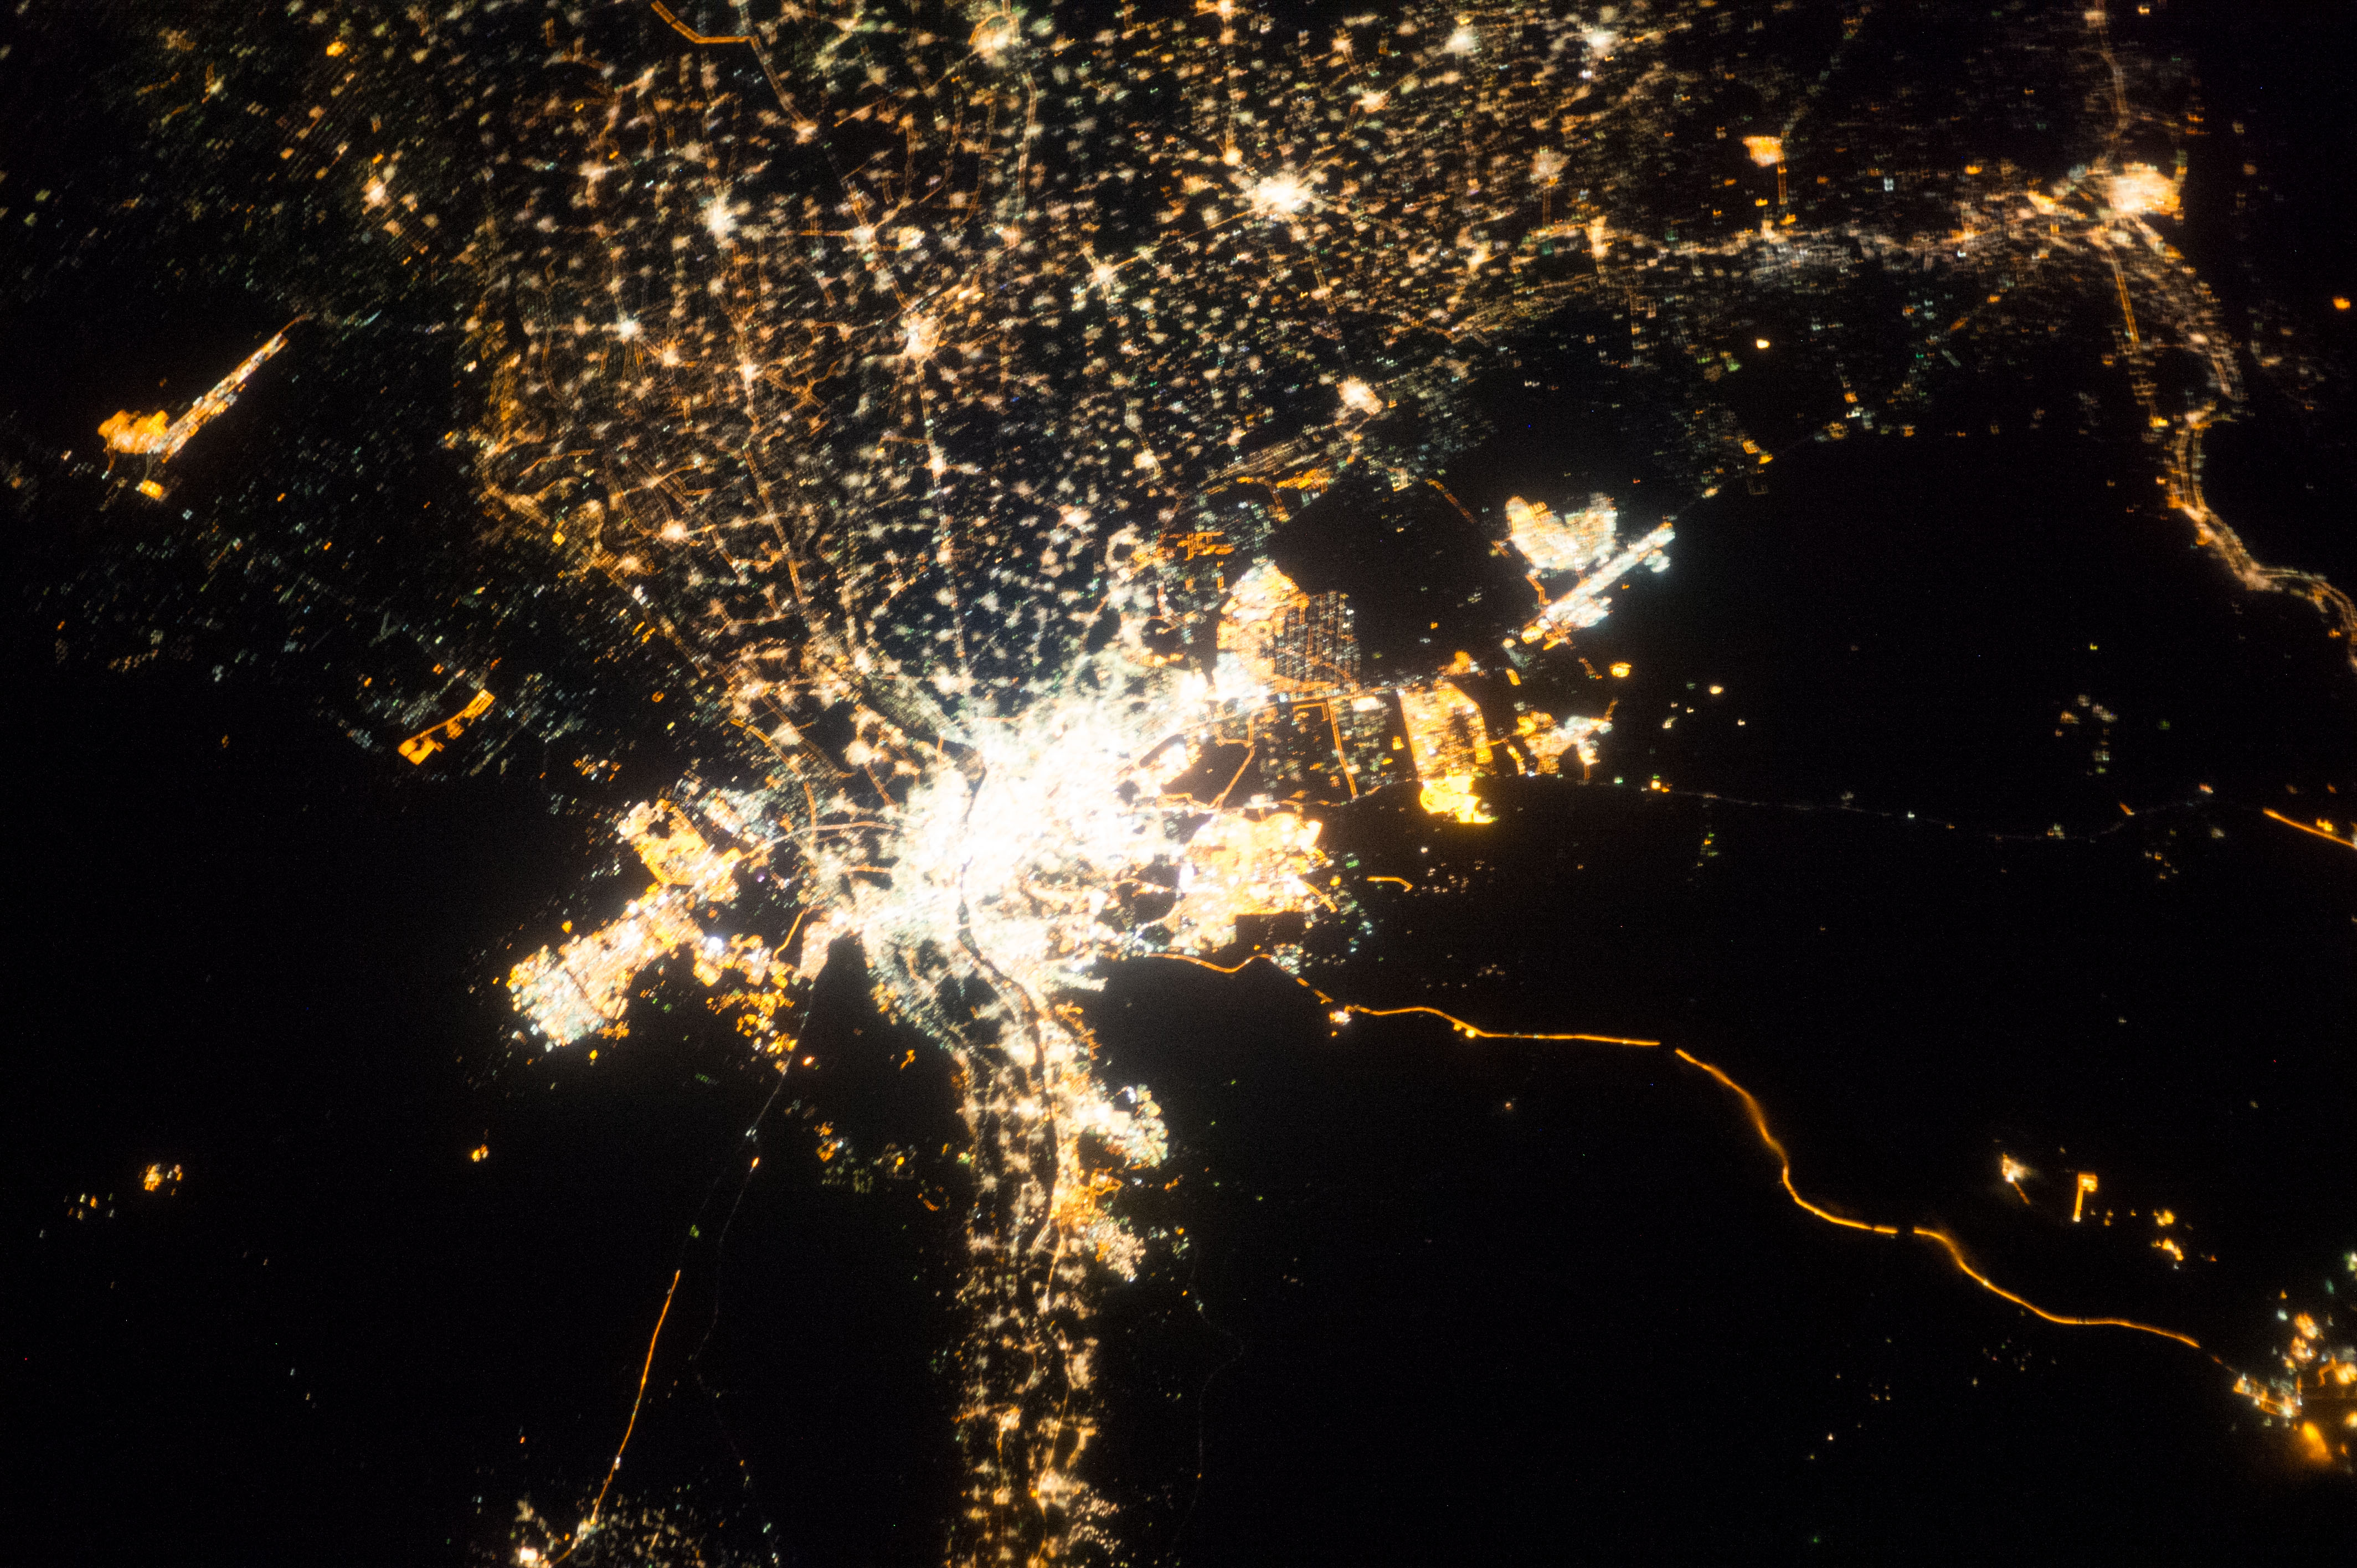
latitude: 30.0
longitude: 31.3
